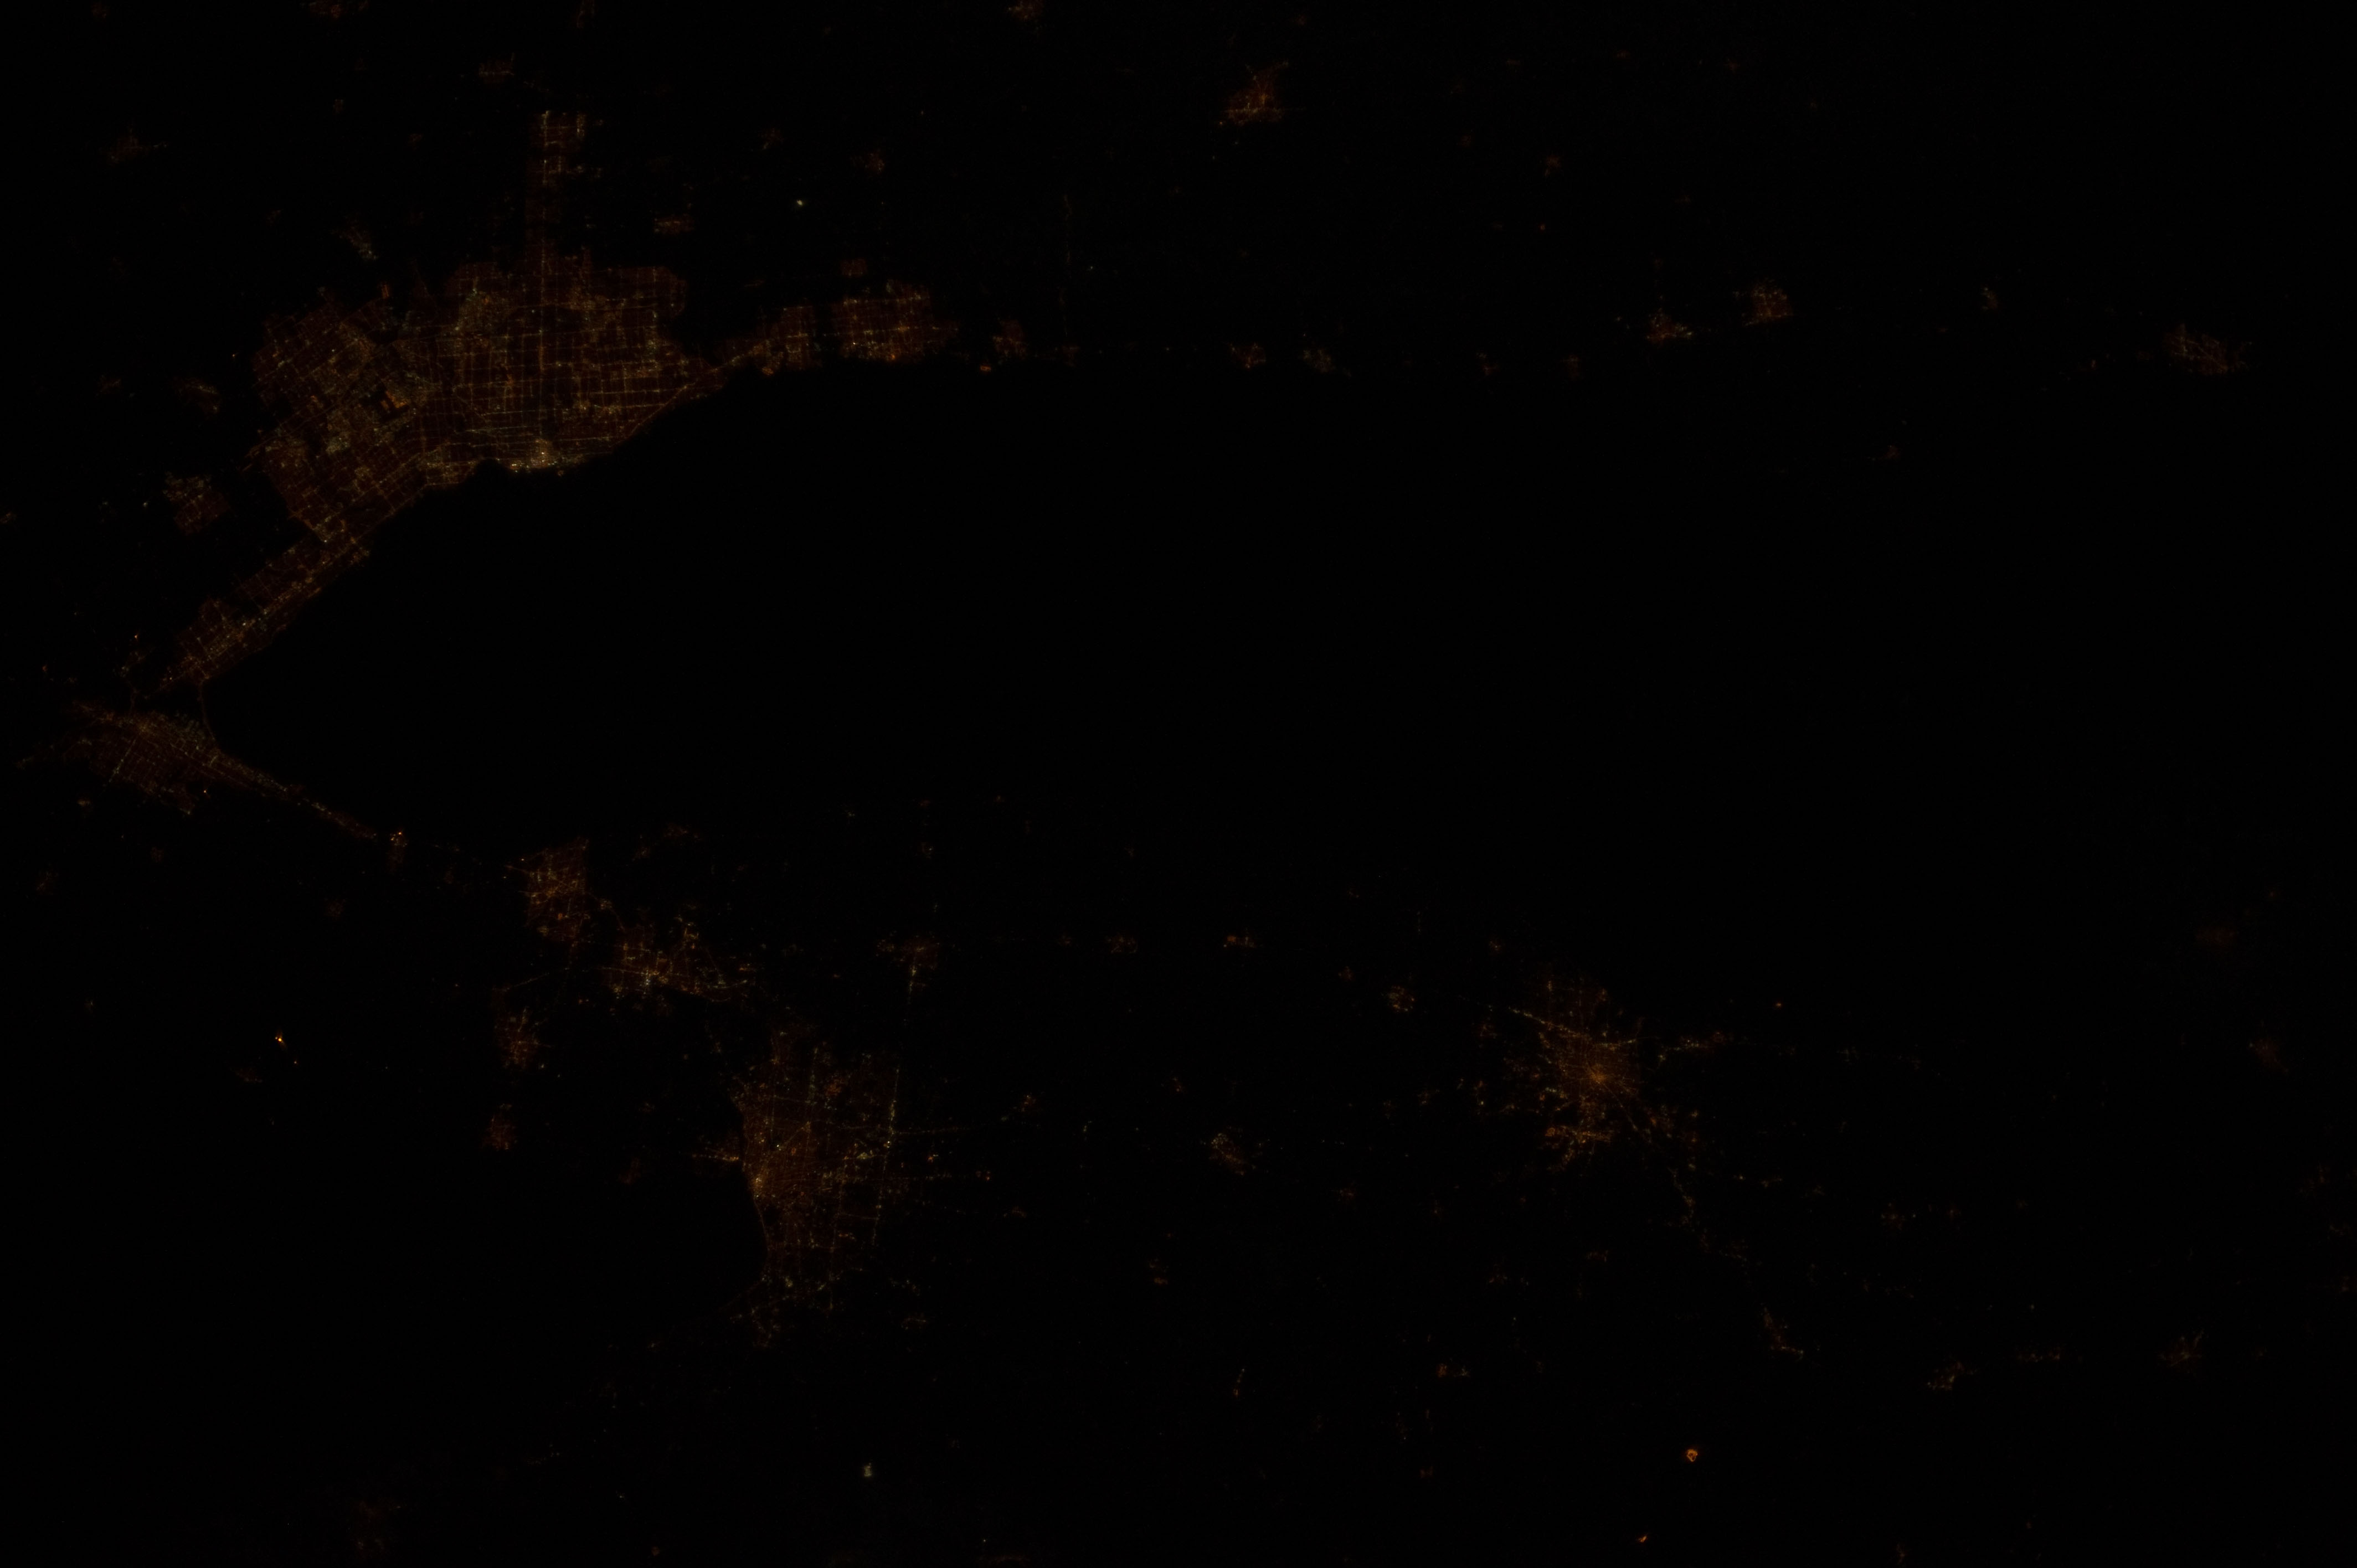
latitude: 43.7
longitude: -79.5
